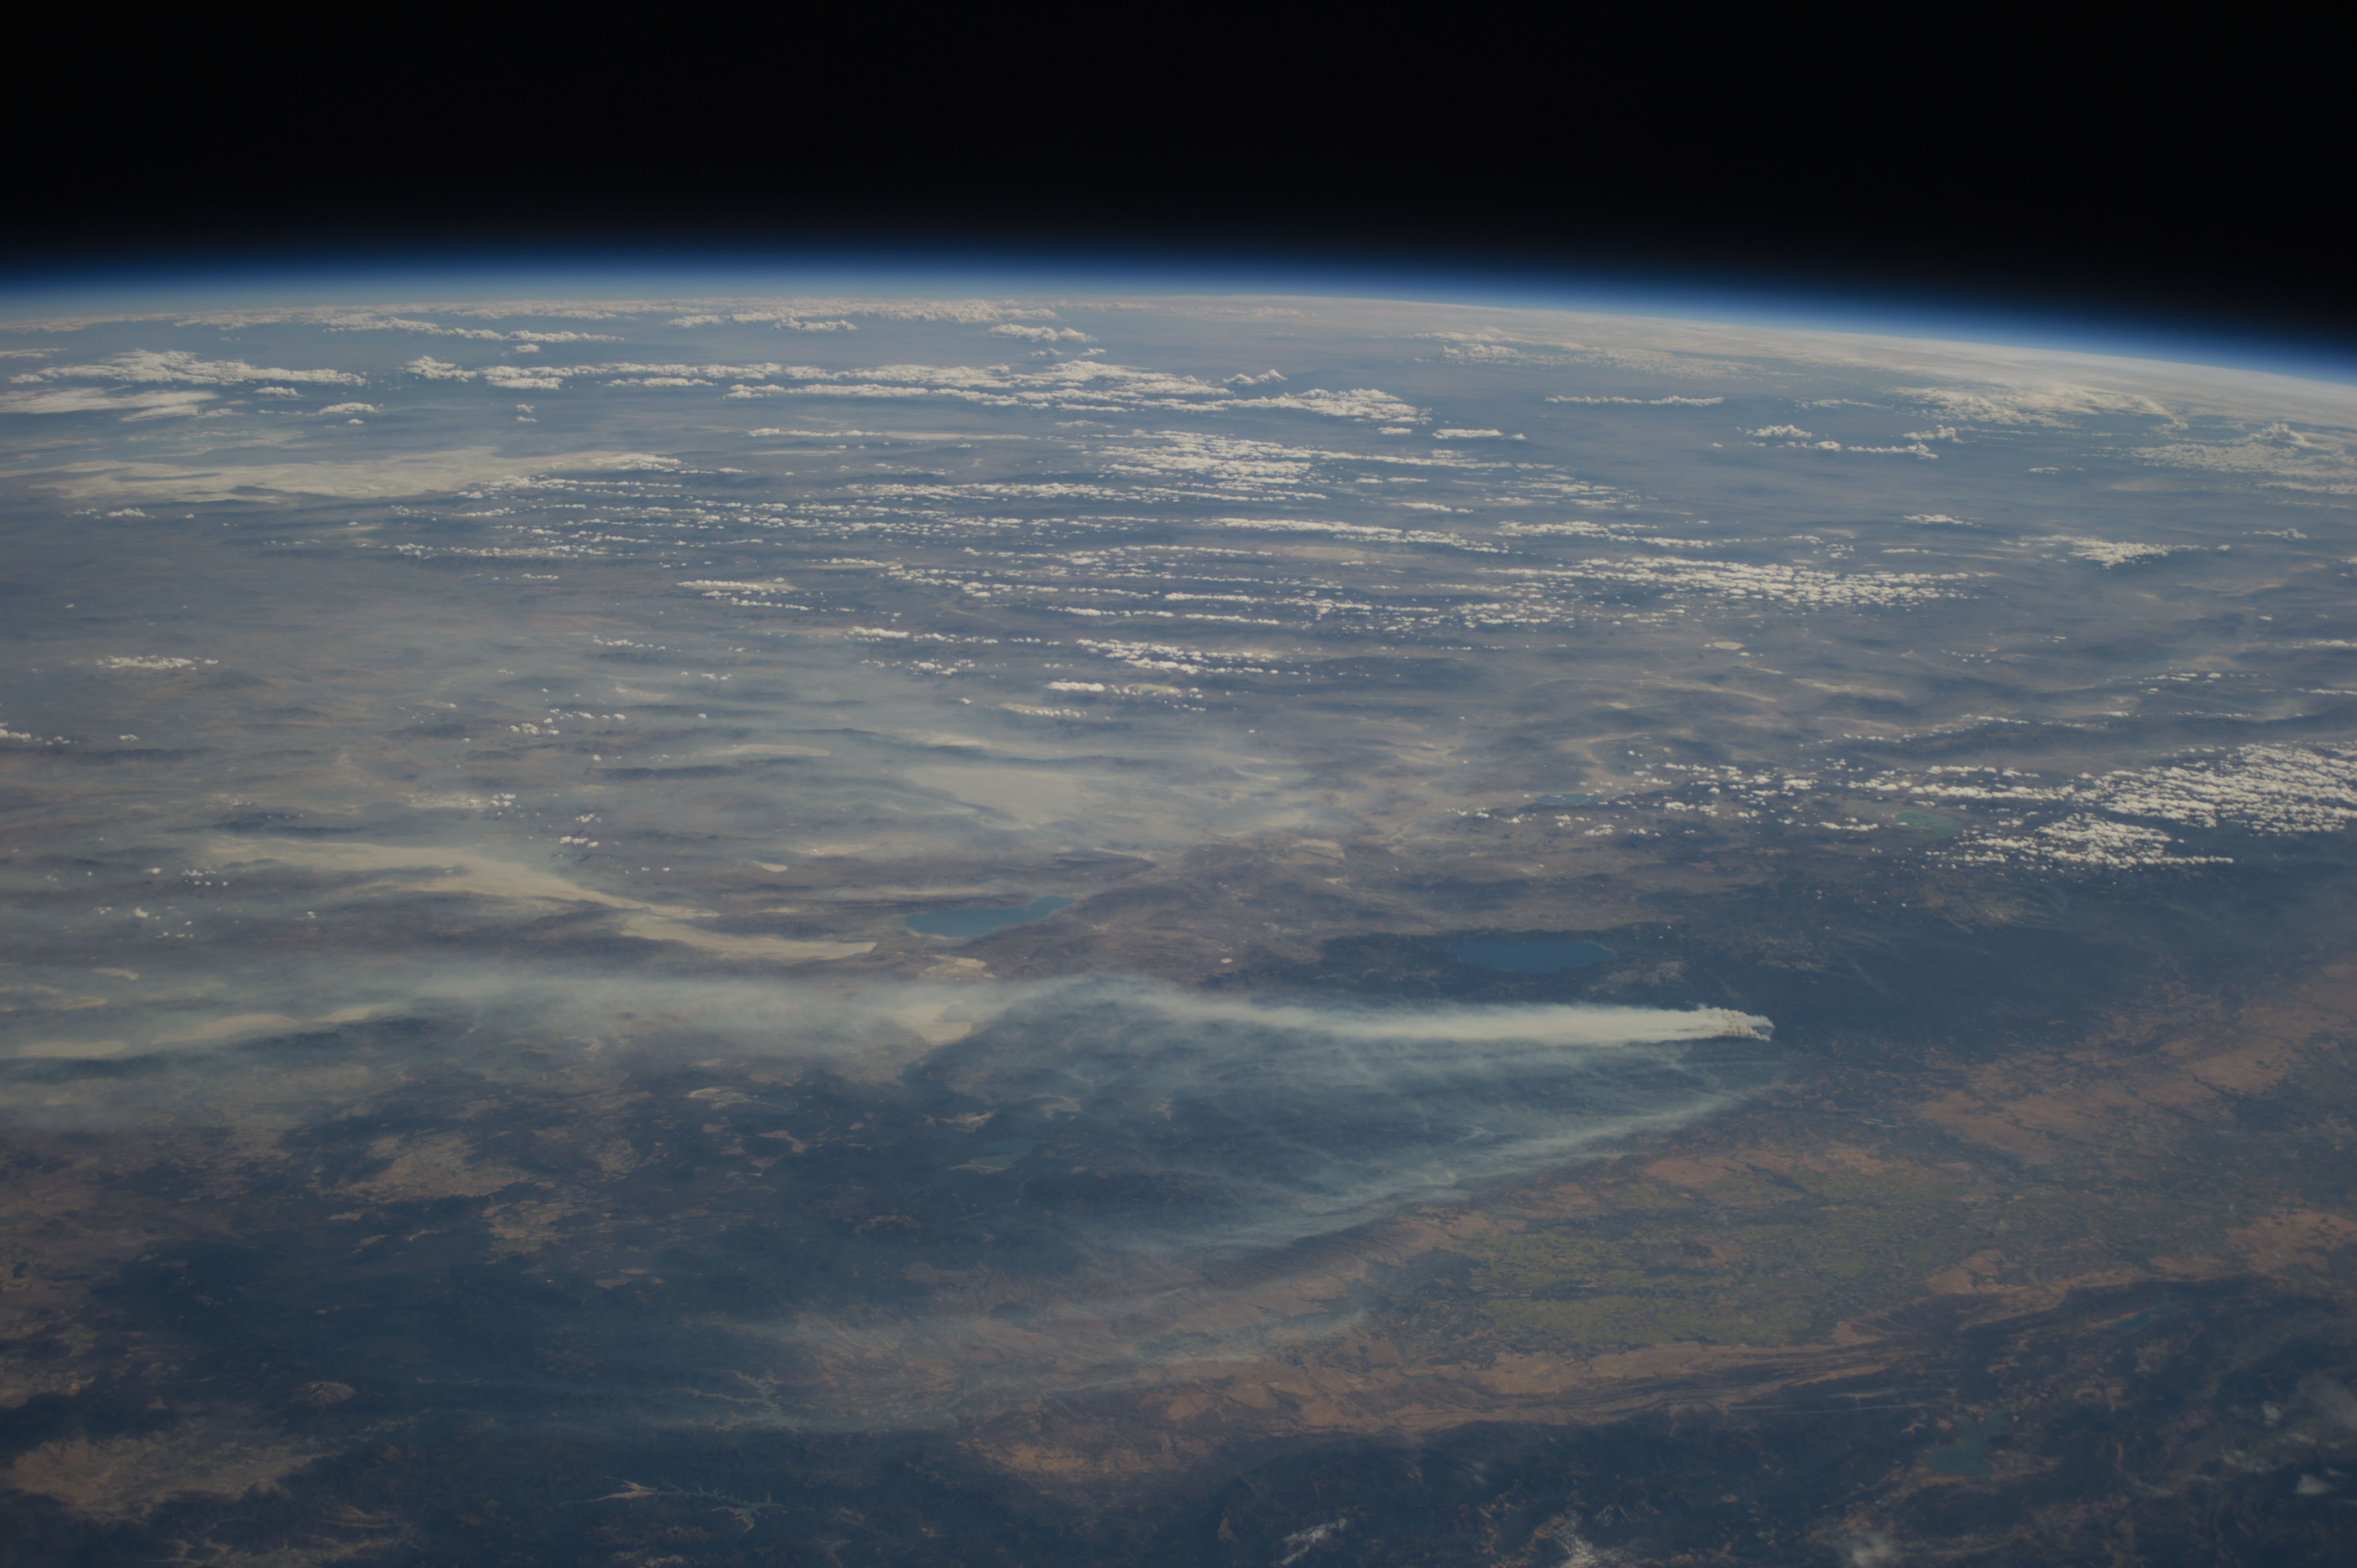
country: USA-NEVADA
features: CALIFORNIA CENTRAL V., SIERRA NEVADA MTS., L. TAHOE, PYRAMID L., ATMOSPHERIC LIMB, SMK.
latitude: 39.5
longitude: -119.5
